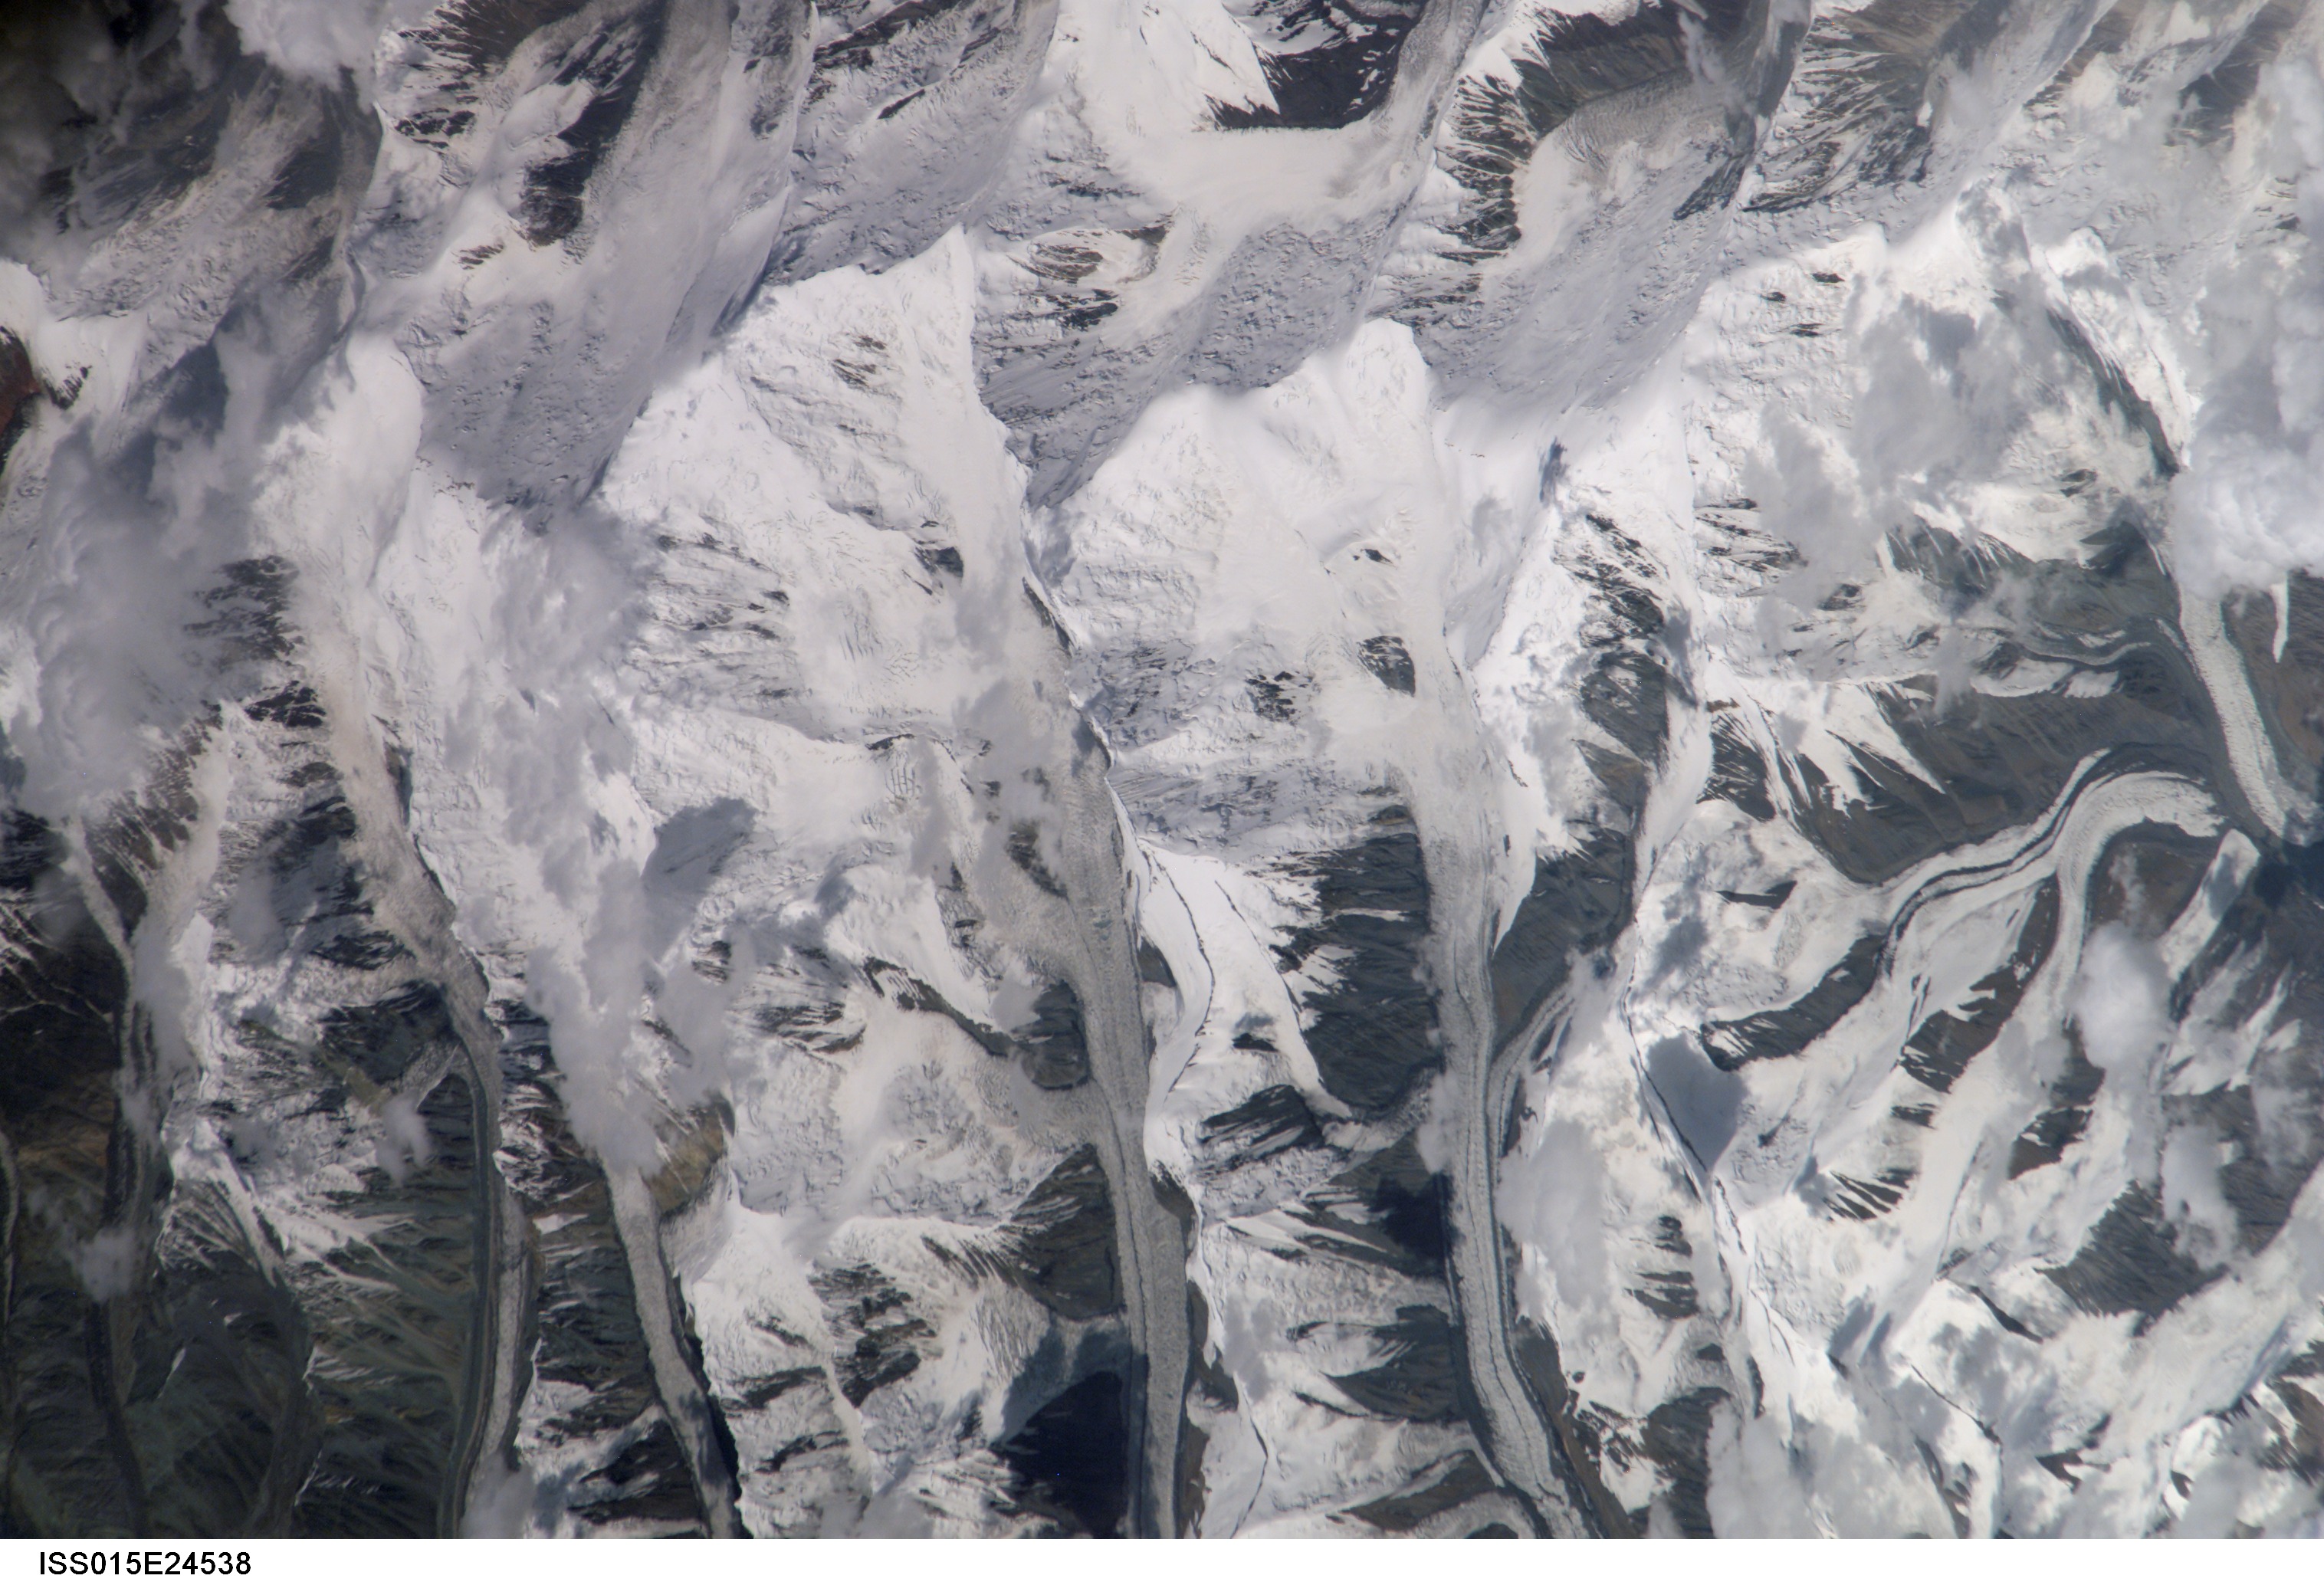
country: KYRGYZSTAN
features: ALTAI RANGE, VALLEY GL., SNOW
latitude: 39.4
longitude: 73.0
